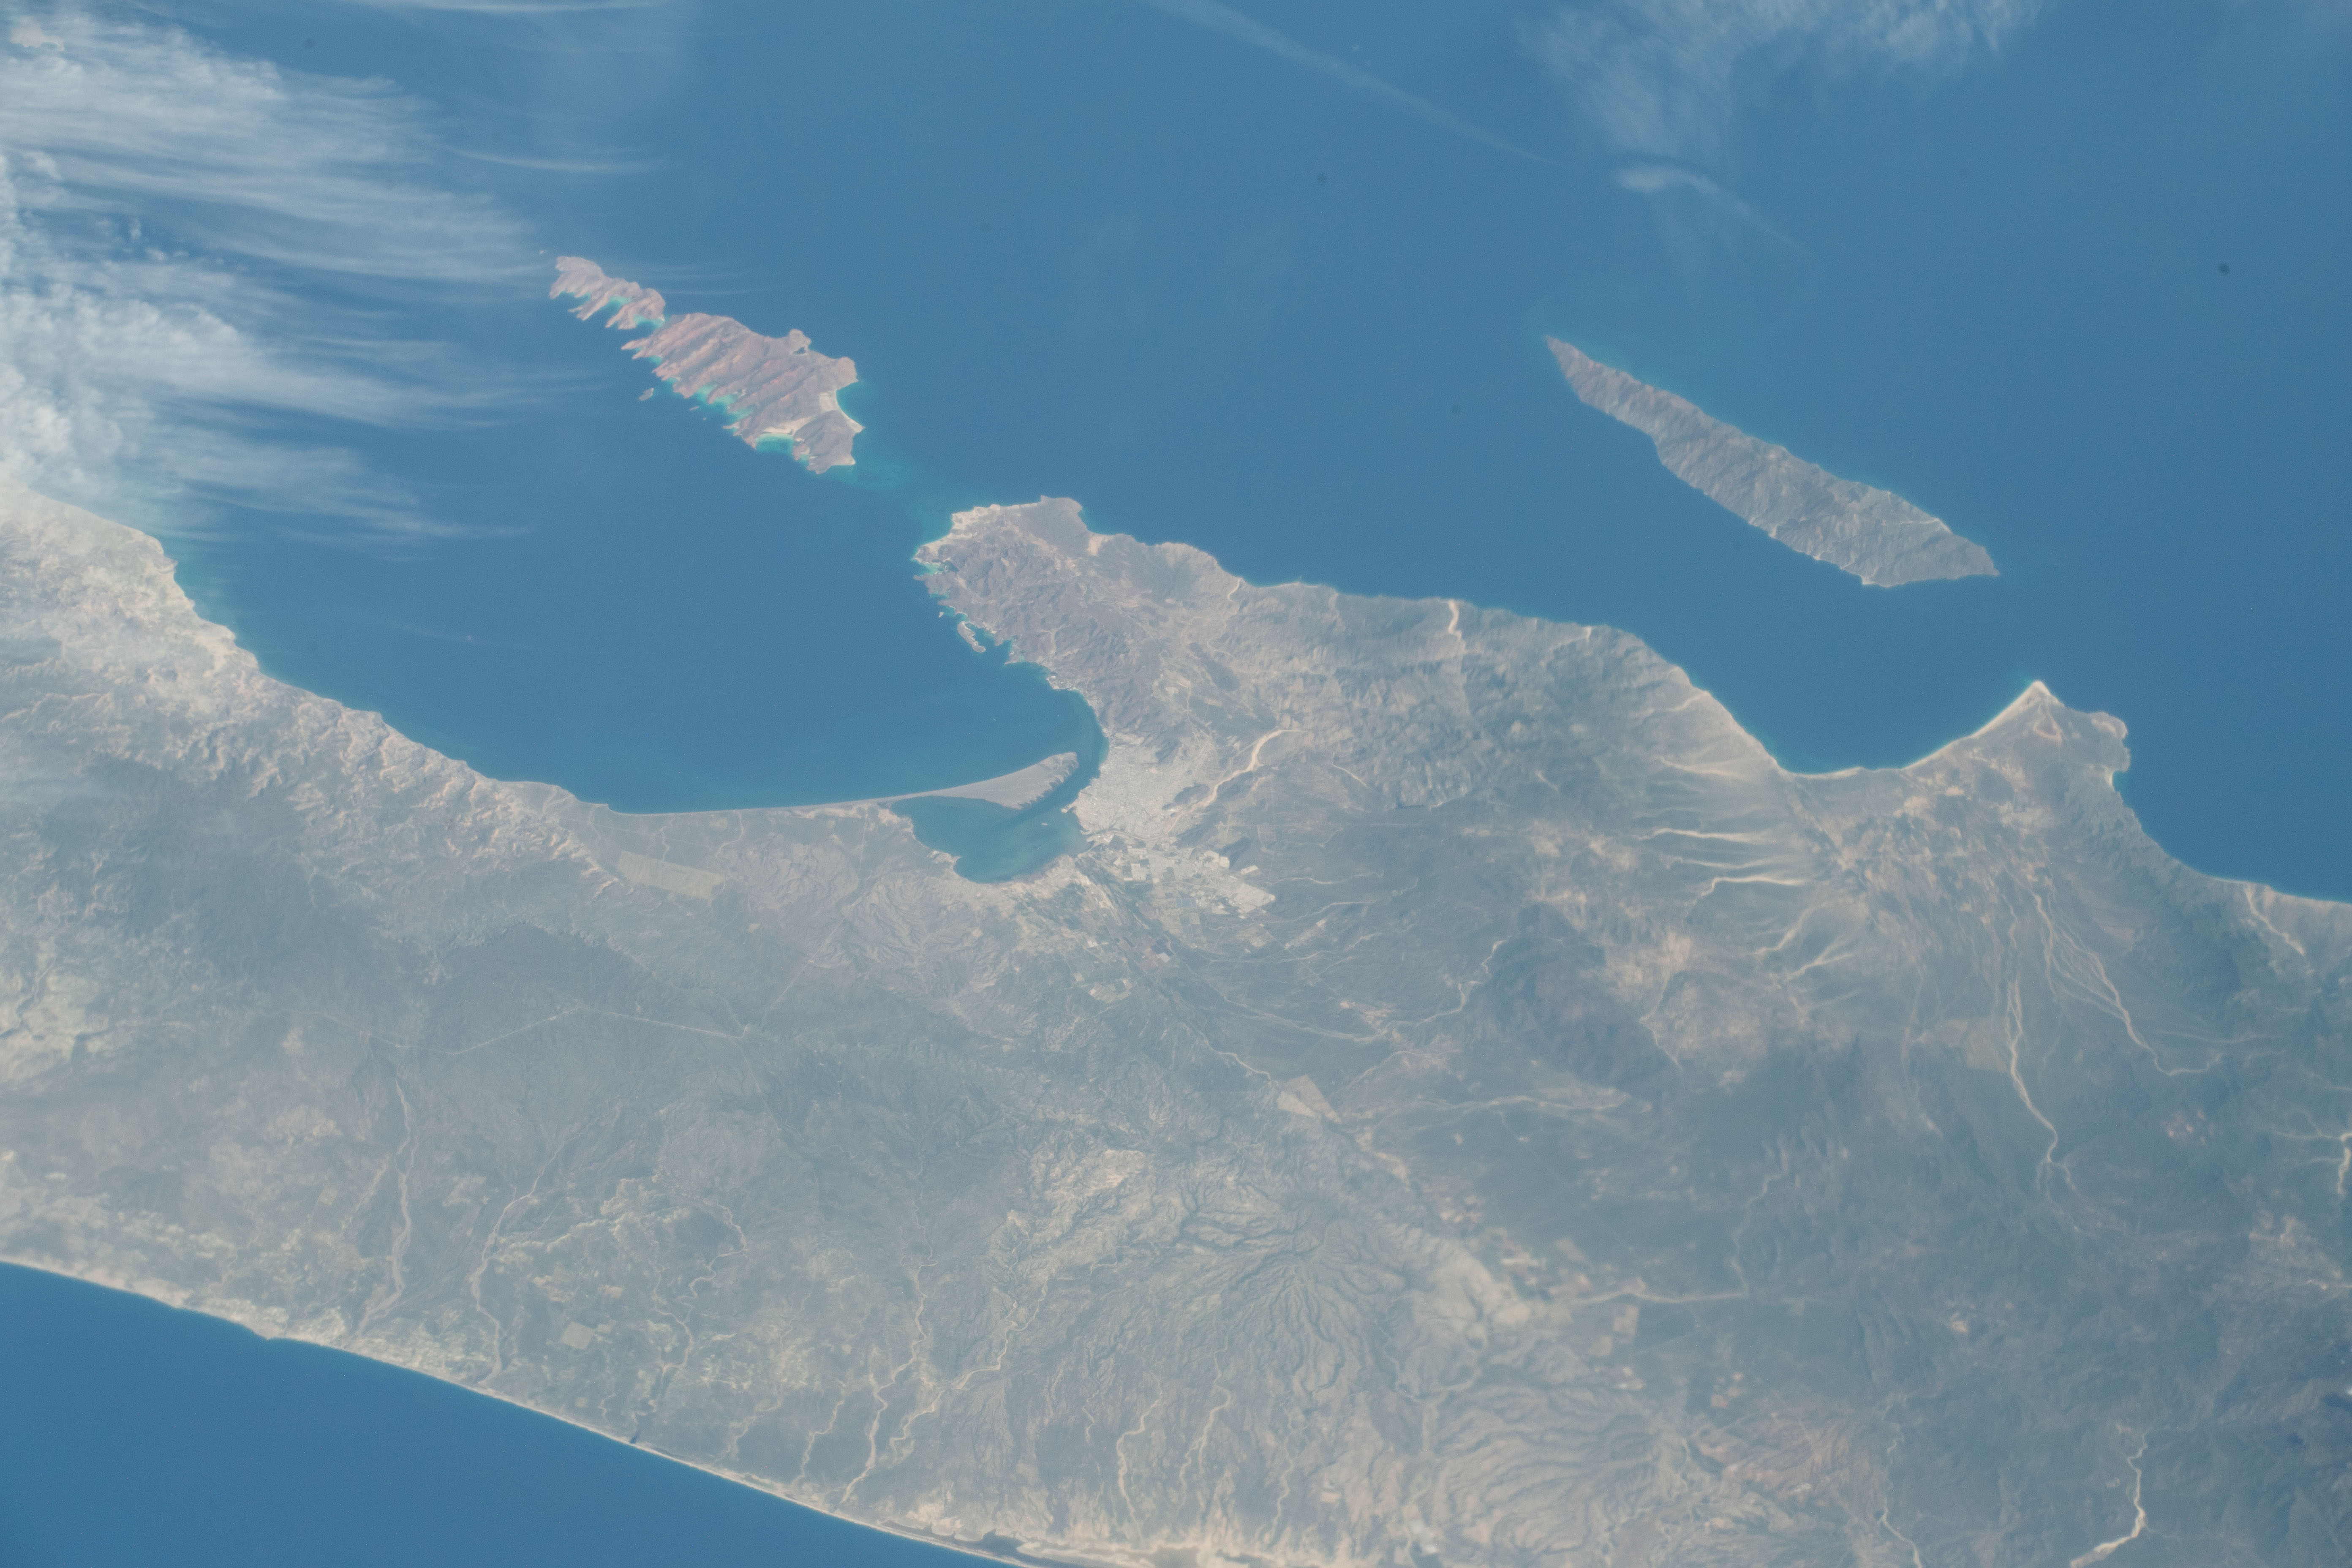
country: MEXICO
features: BAJA CALIFORNIA SUR, CERRALVO TROUGH, ISLA LA PARFIDA
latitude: 24.2
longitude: -110.2
